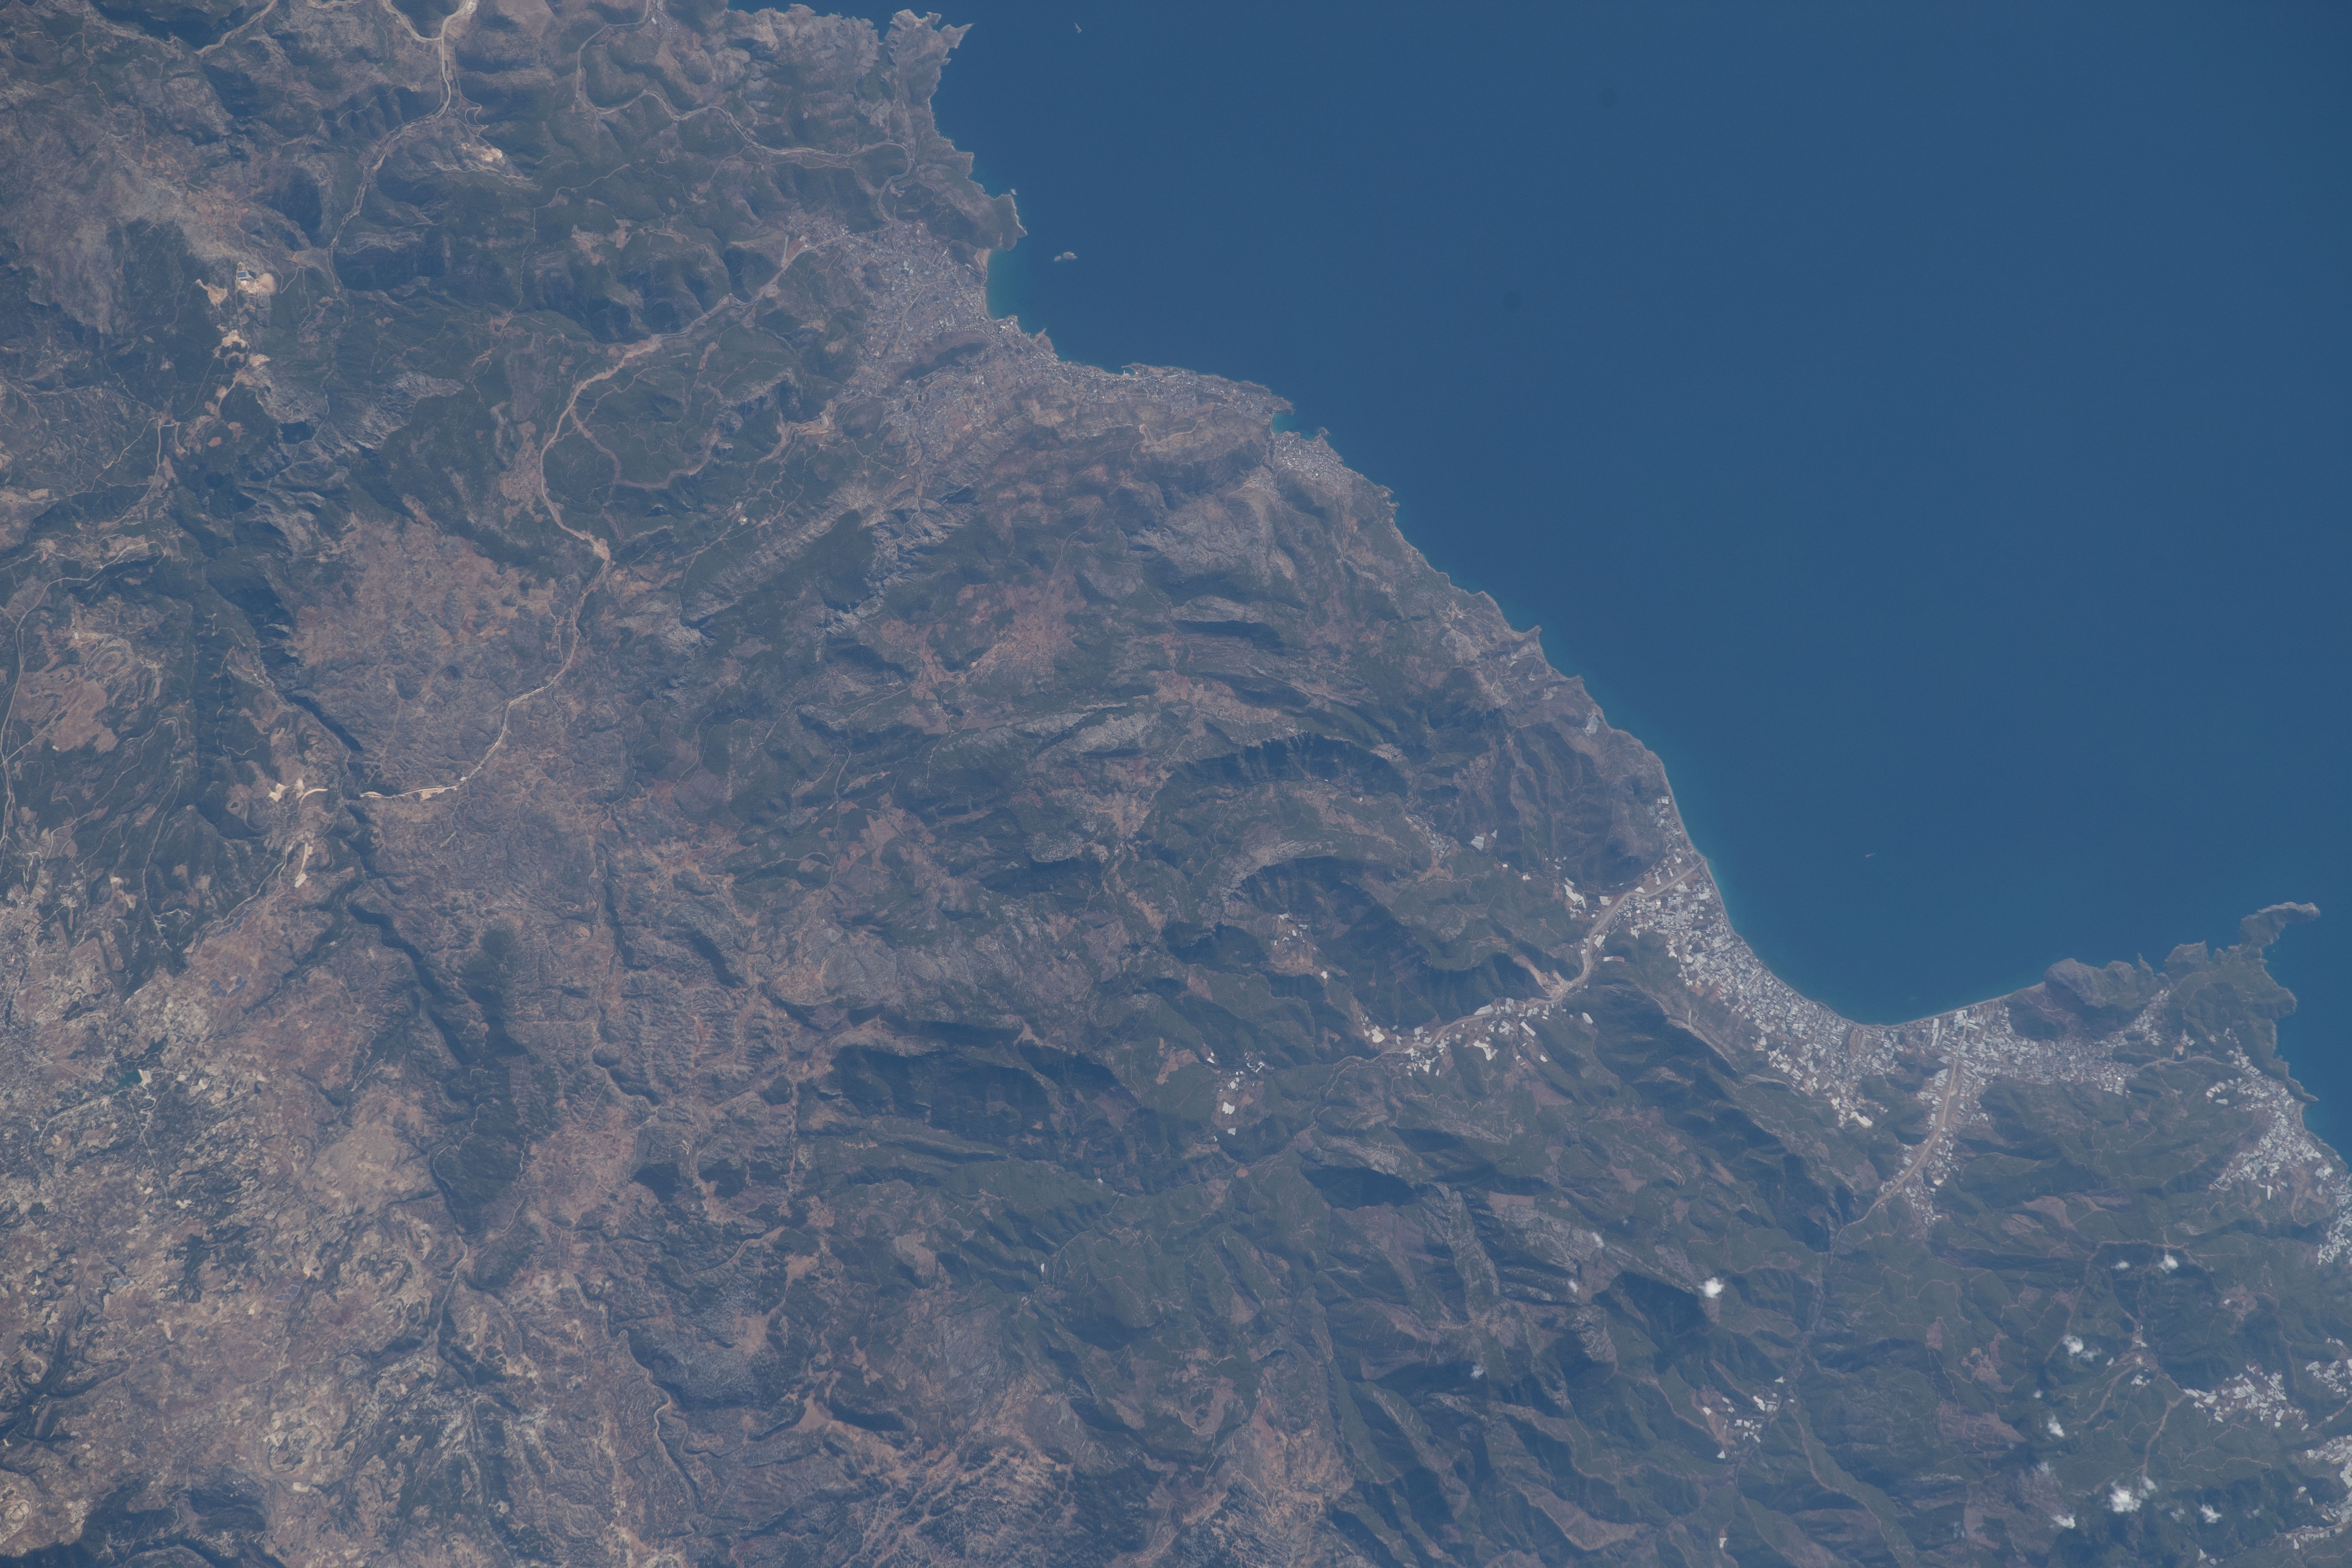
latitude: 36.1
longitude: 33.2
